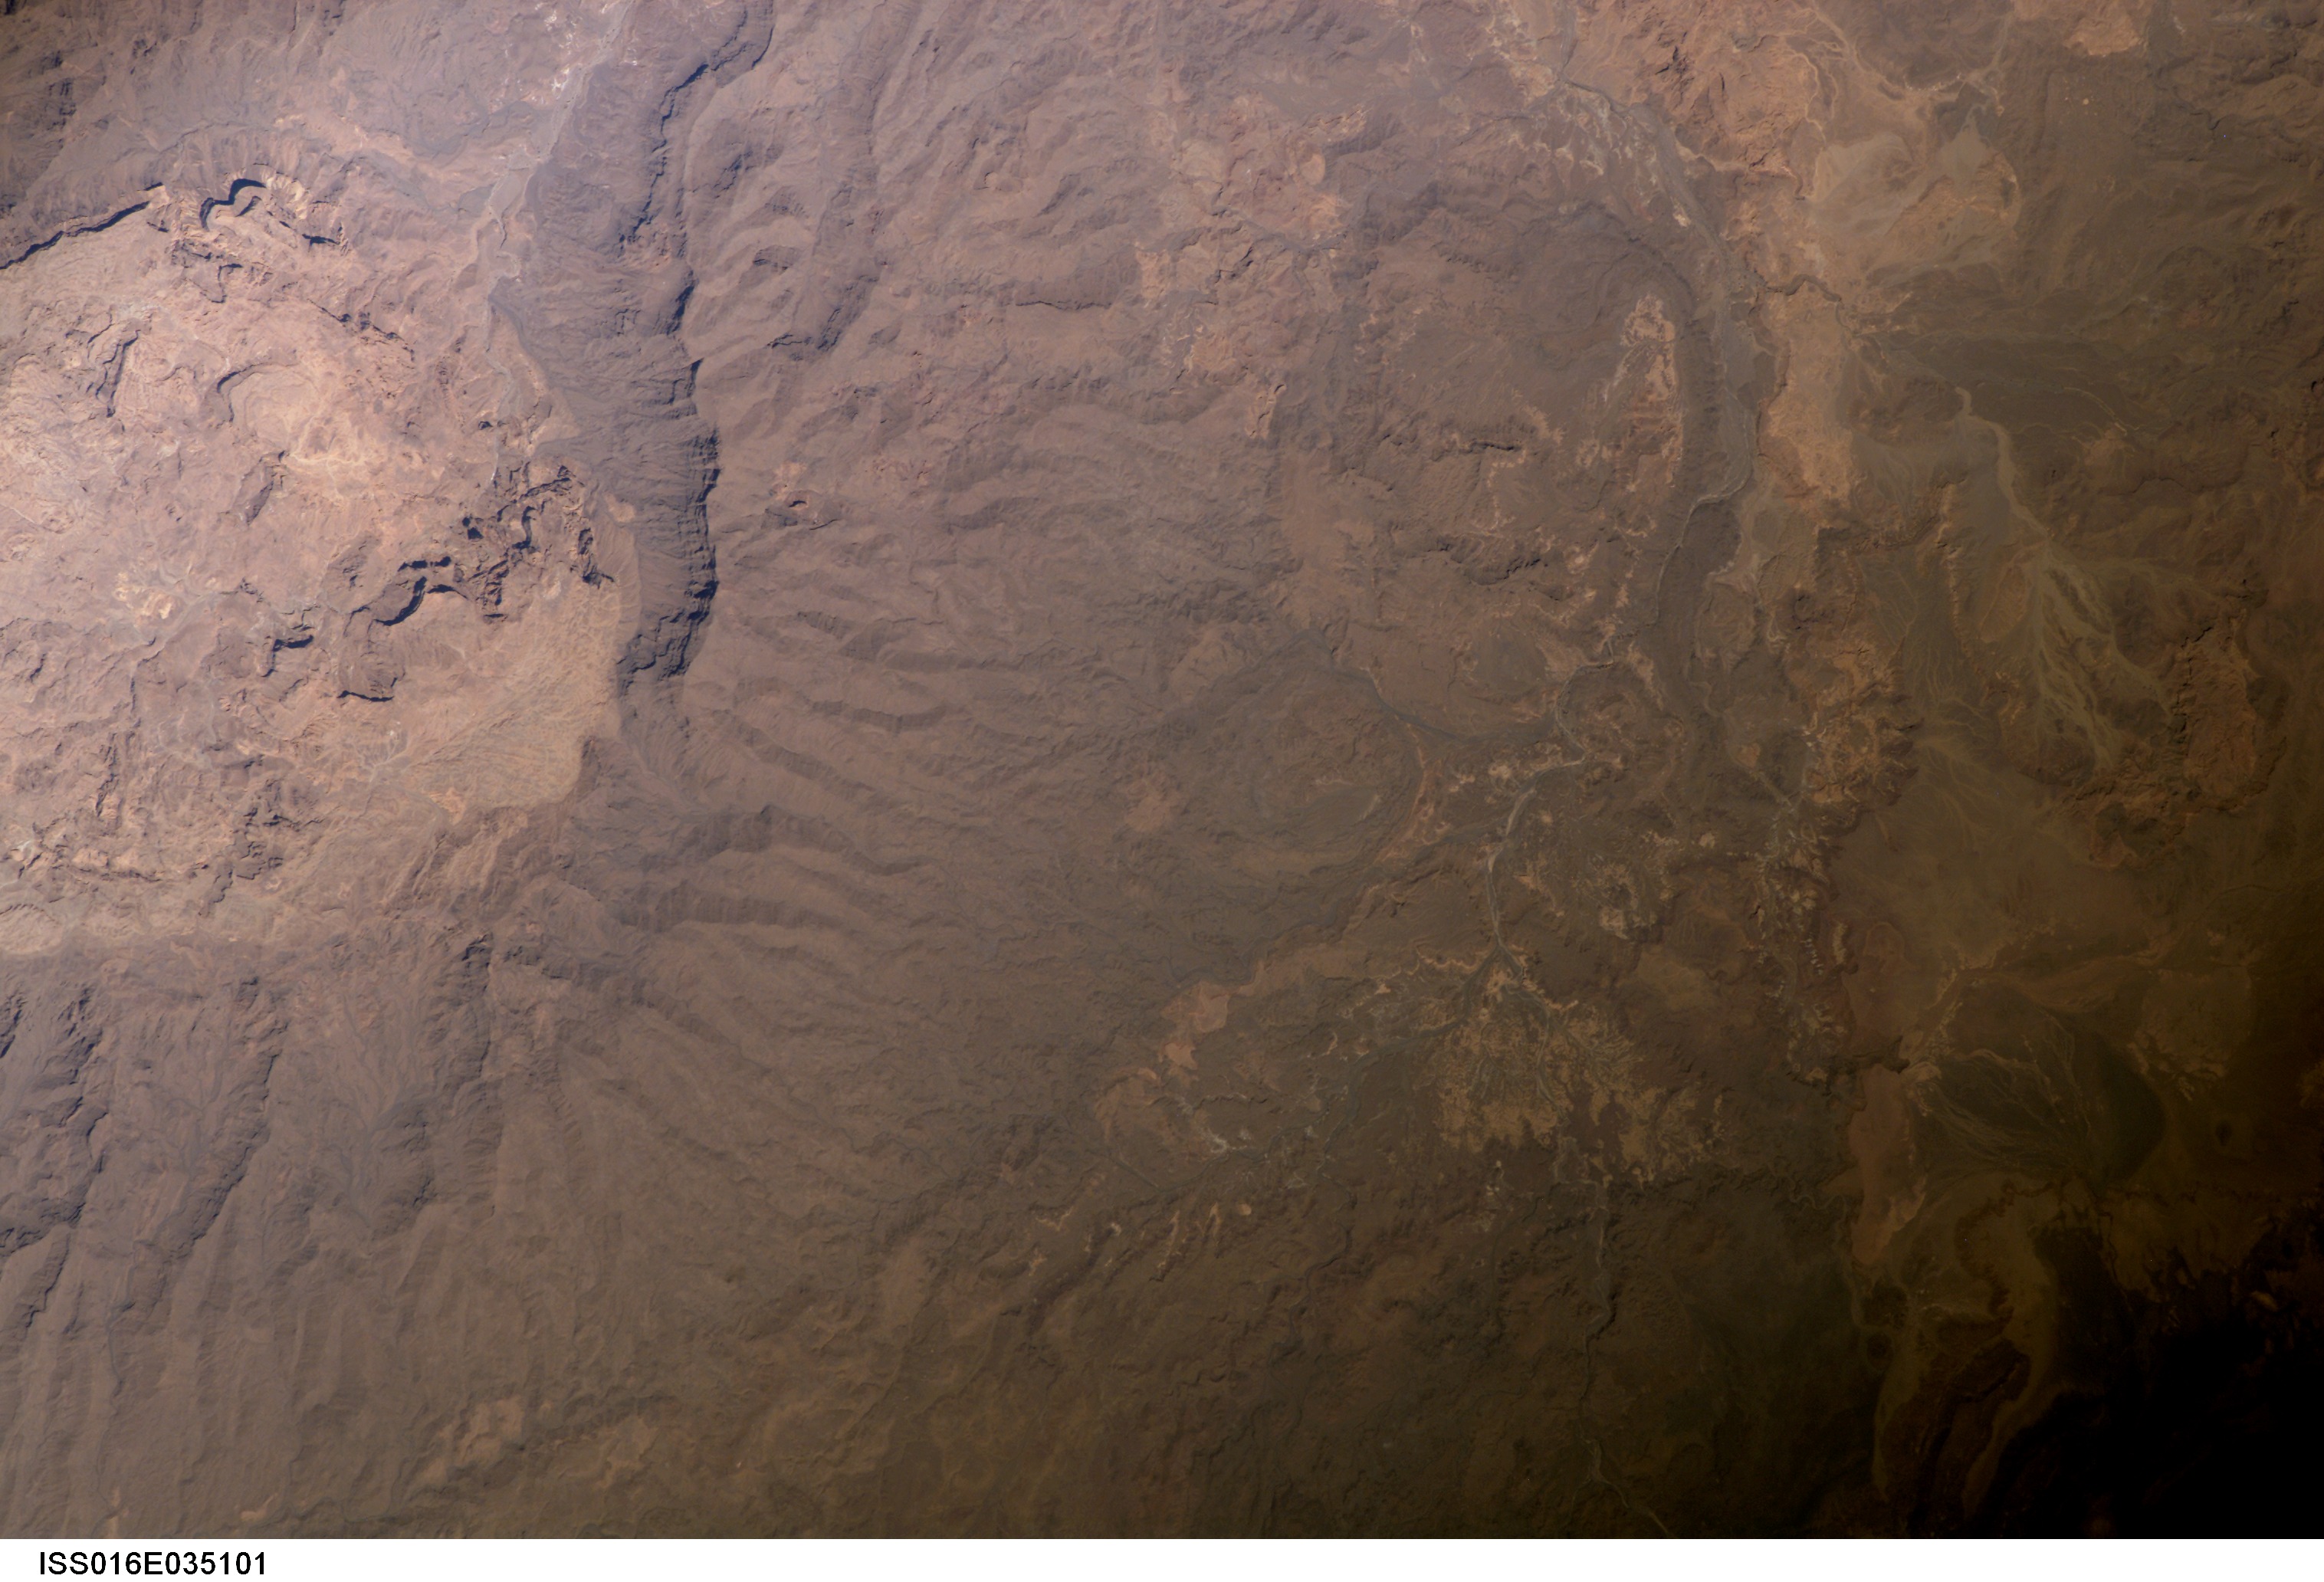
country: CHAD
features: TARSO TOON VOLCANO, LAVA FLOWS
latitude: 20.9
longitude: 17.7
